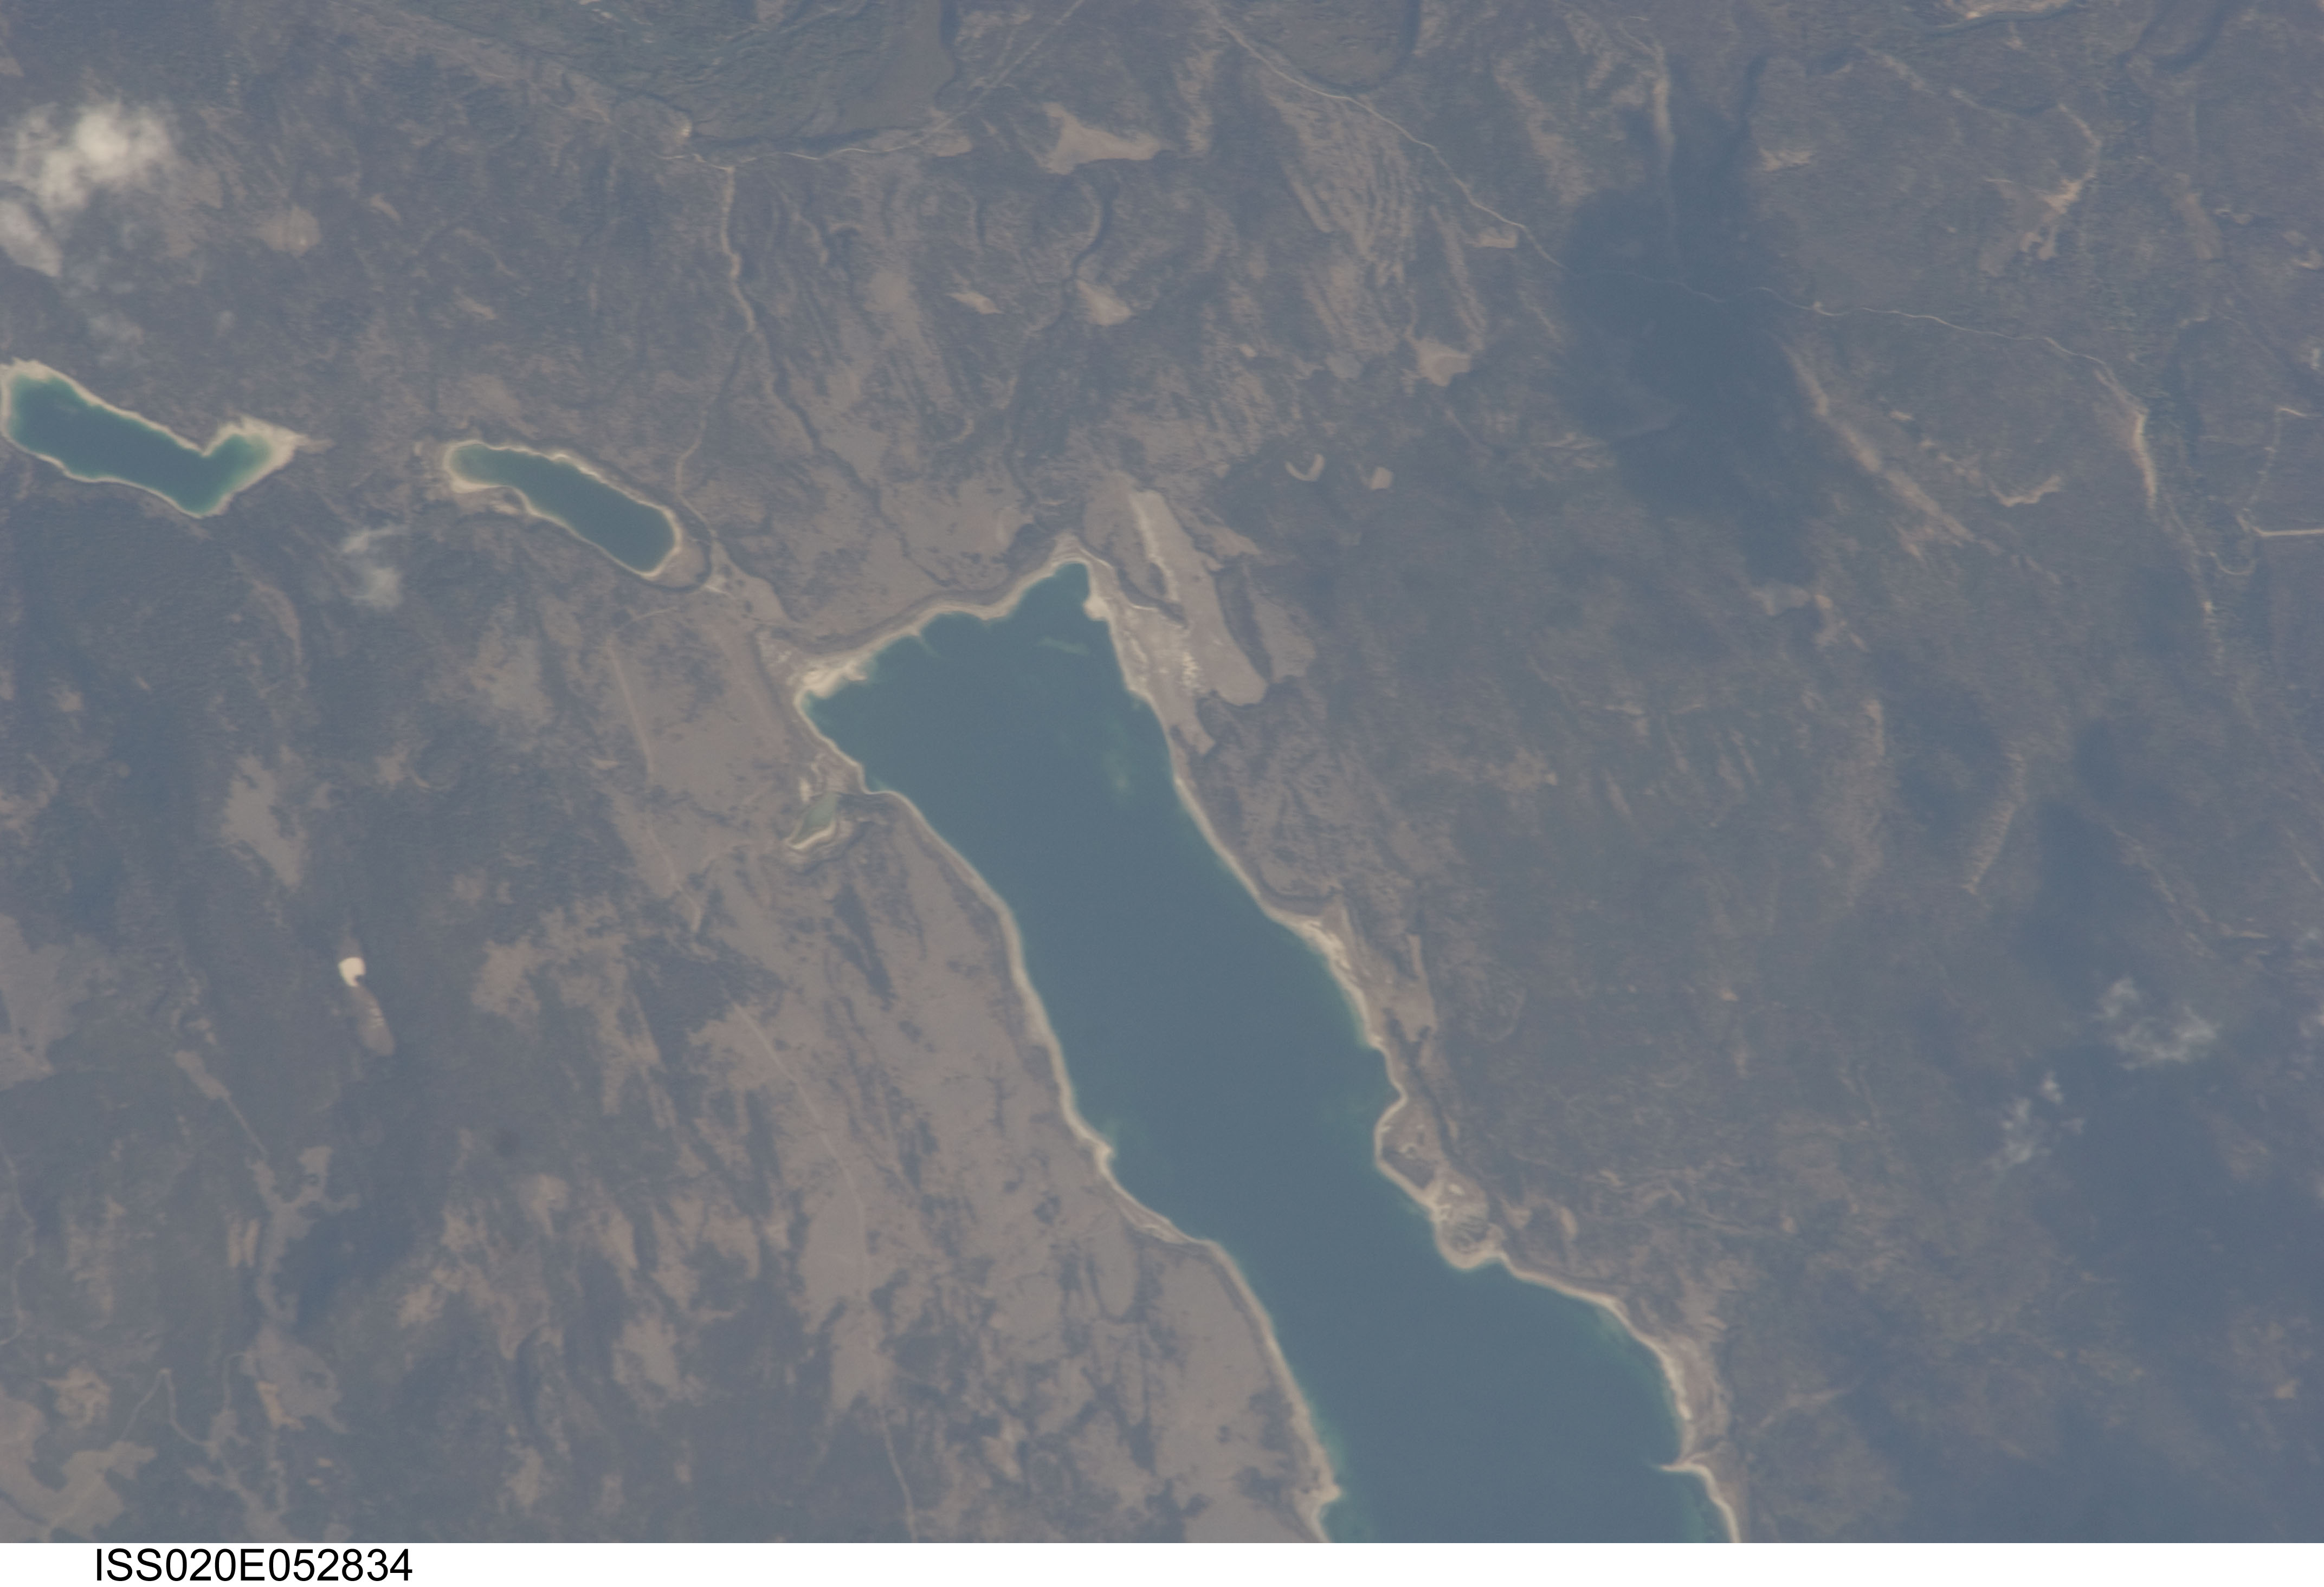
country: CANADA-BC
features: CHOELQUOIT L., GOOSENOB L., FOR.
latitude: 51.7
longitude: -124.2
